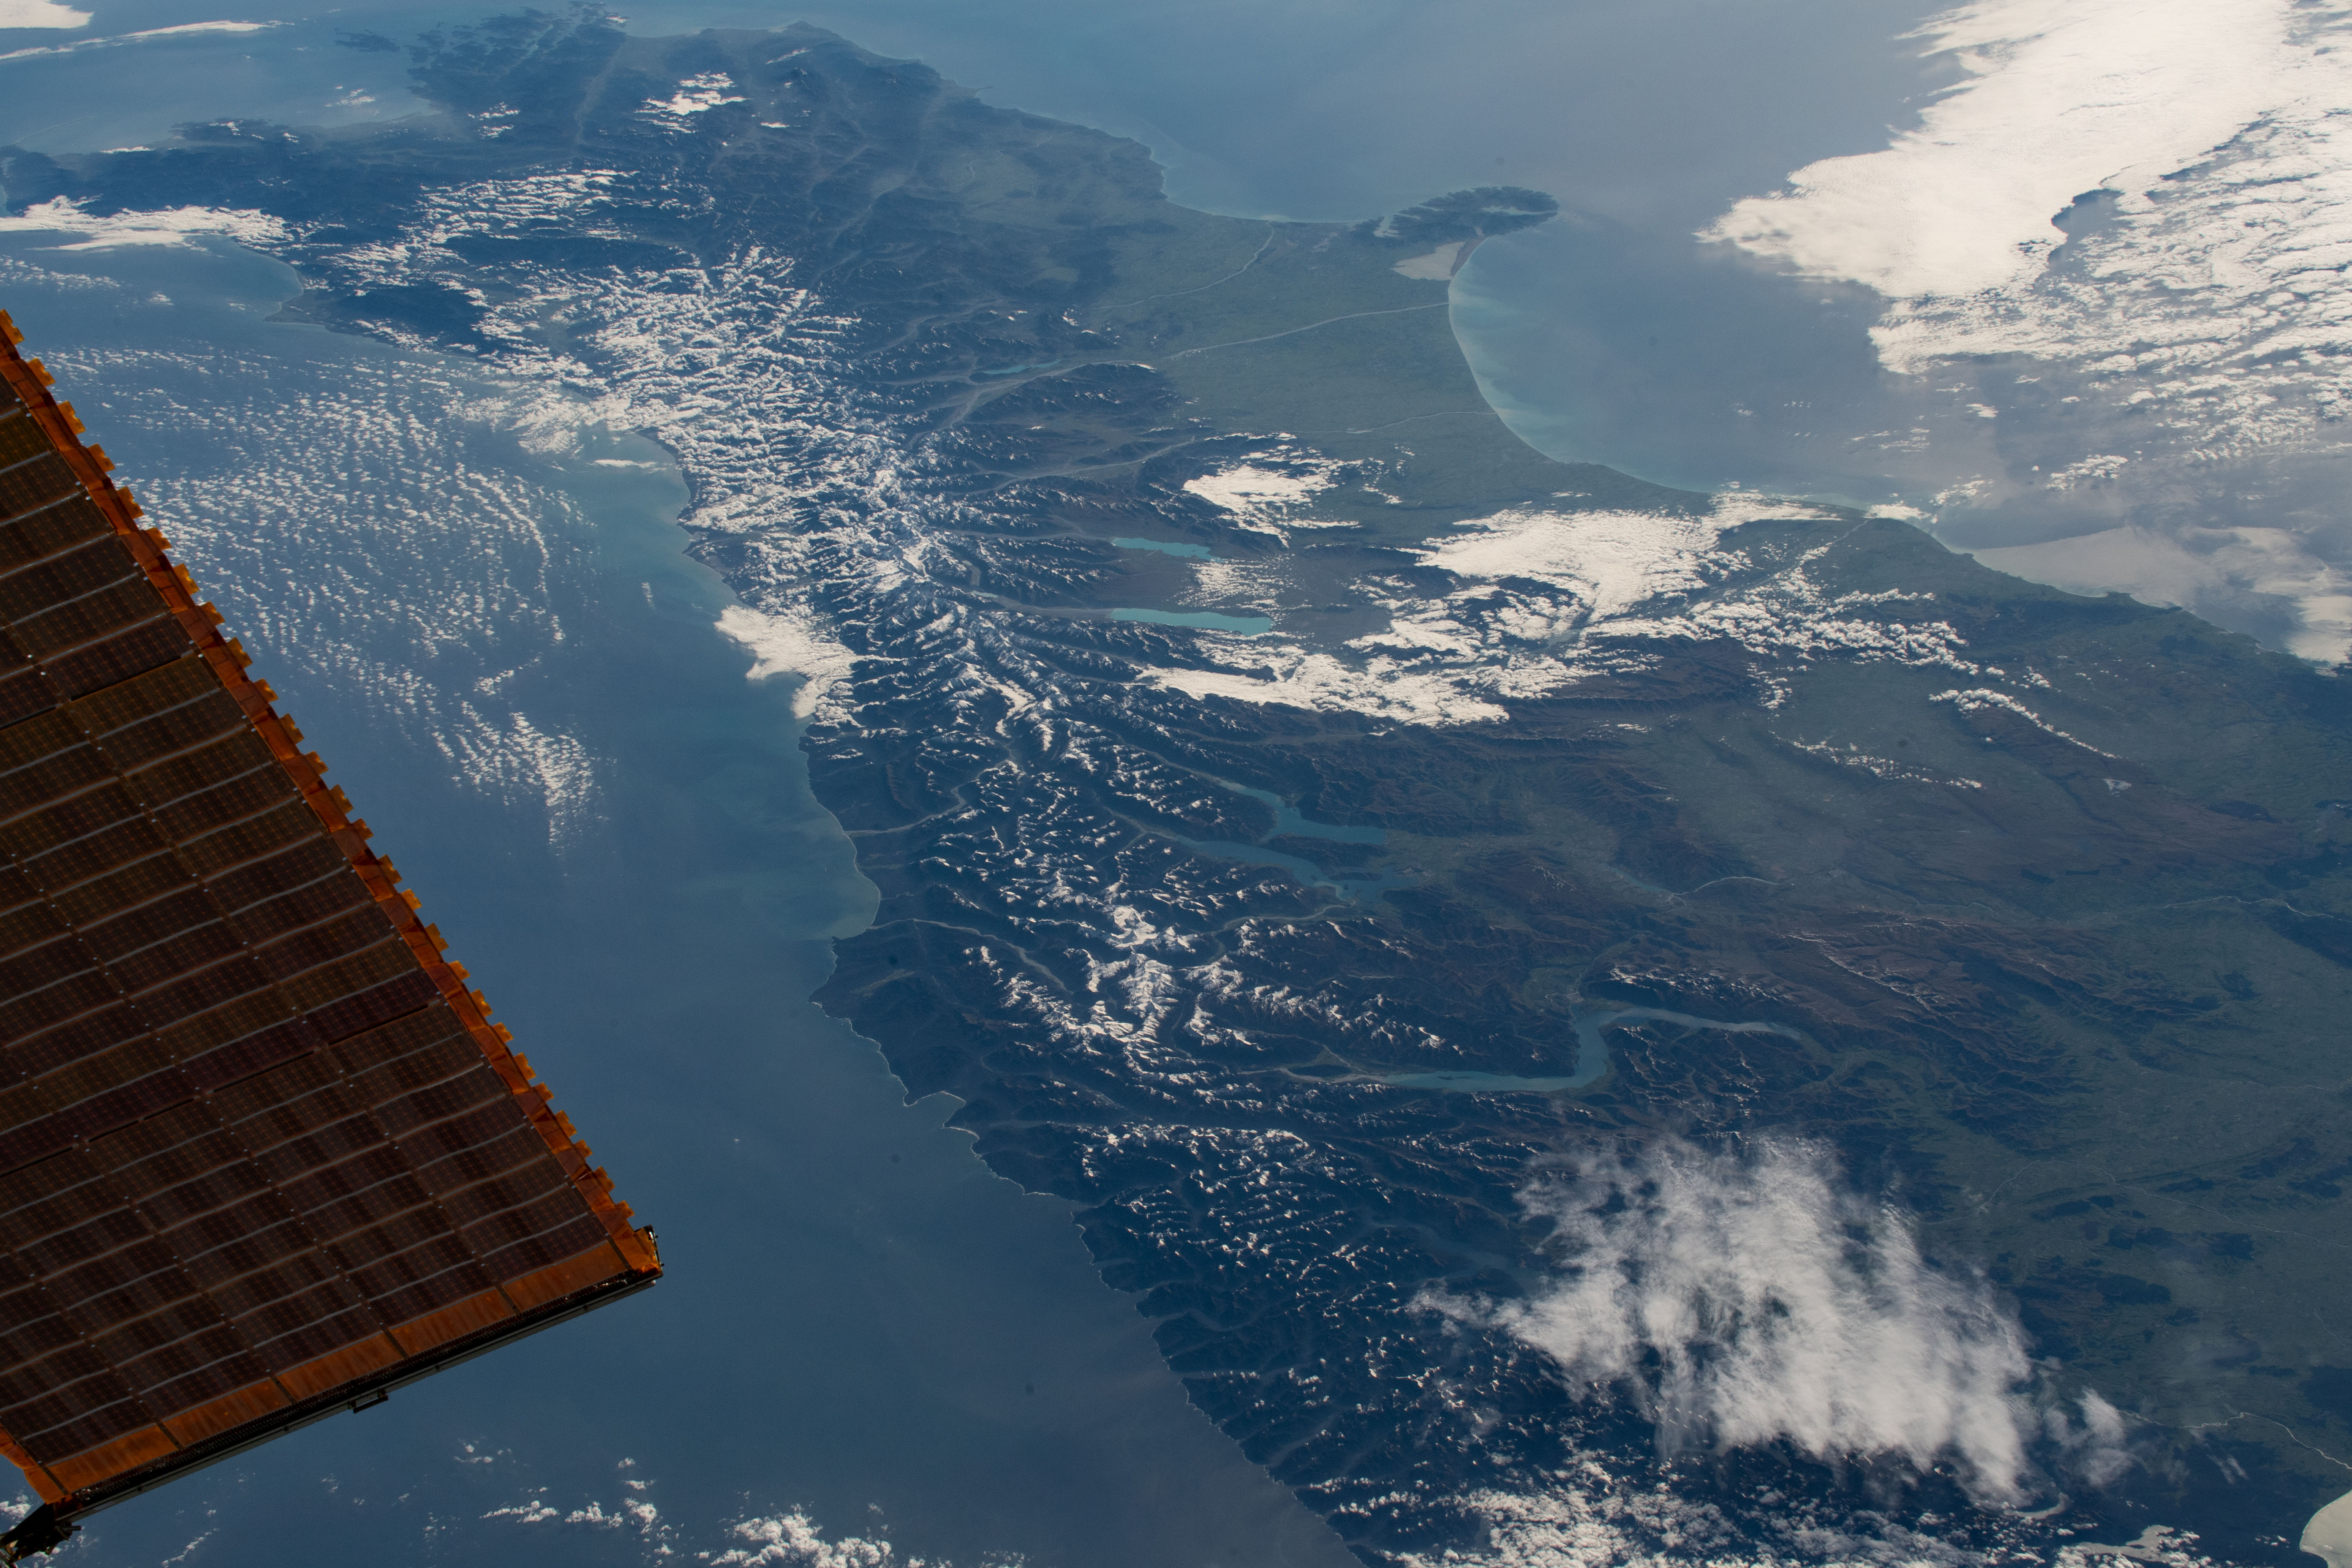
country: NEW ZEALAND-SI
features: SOUTH ISLAND, SOUTHERN ALPS MOUNTAINS, LAKE WAKATIPU, LAKE PUKAKI
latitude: -44.5
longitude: 169.5
